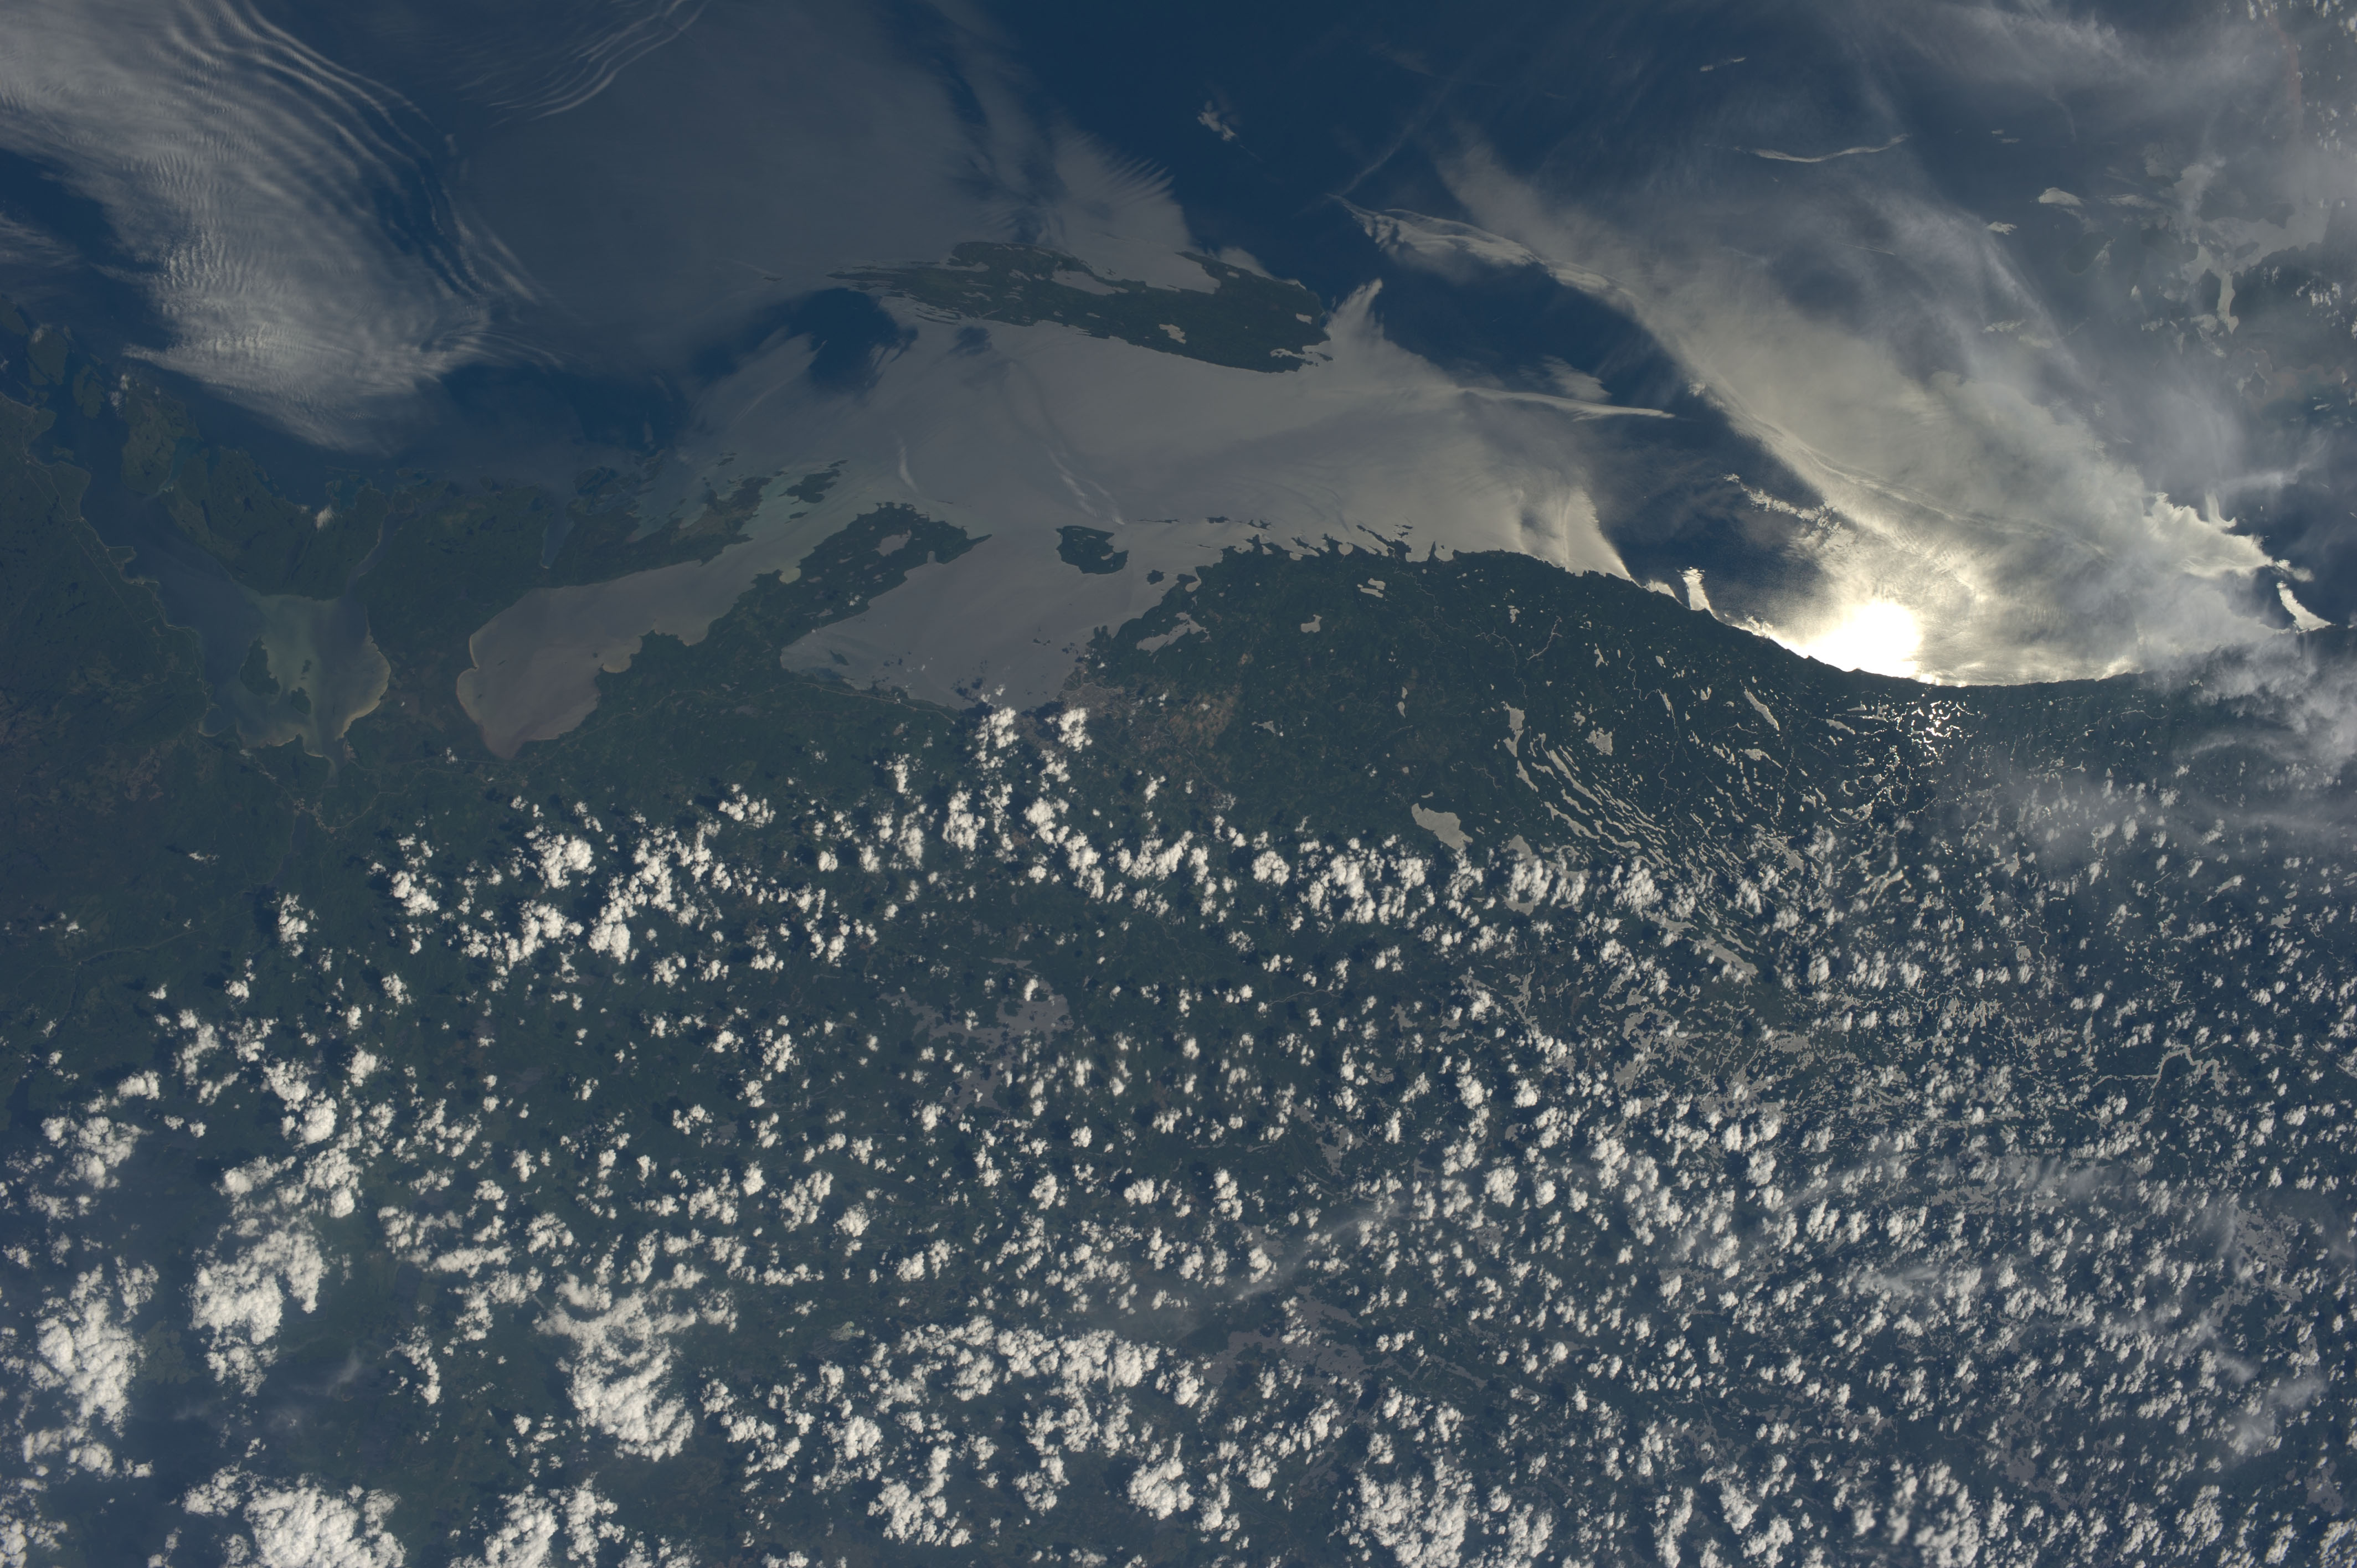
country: CANADA-O
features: ONTARIO,ISLE ROYALE NATL PARK,LAKE SUPERIOR,ONTARIO CANADA,THUNDER BAY,PIE ISLAND,ISLE ROYALE NATIONAL PARK,VERT ISLAND,ST IGNACE ISLAND
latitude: 48.5
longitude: -89.5
